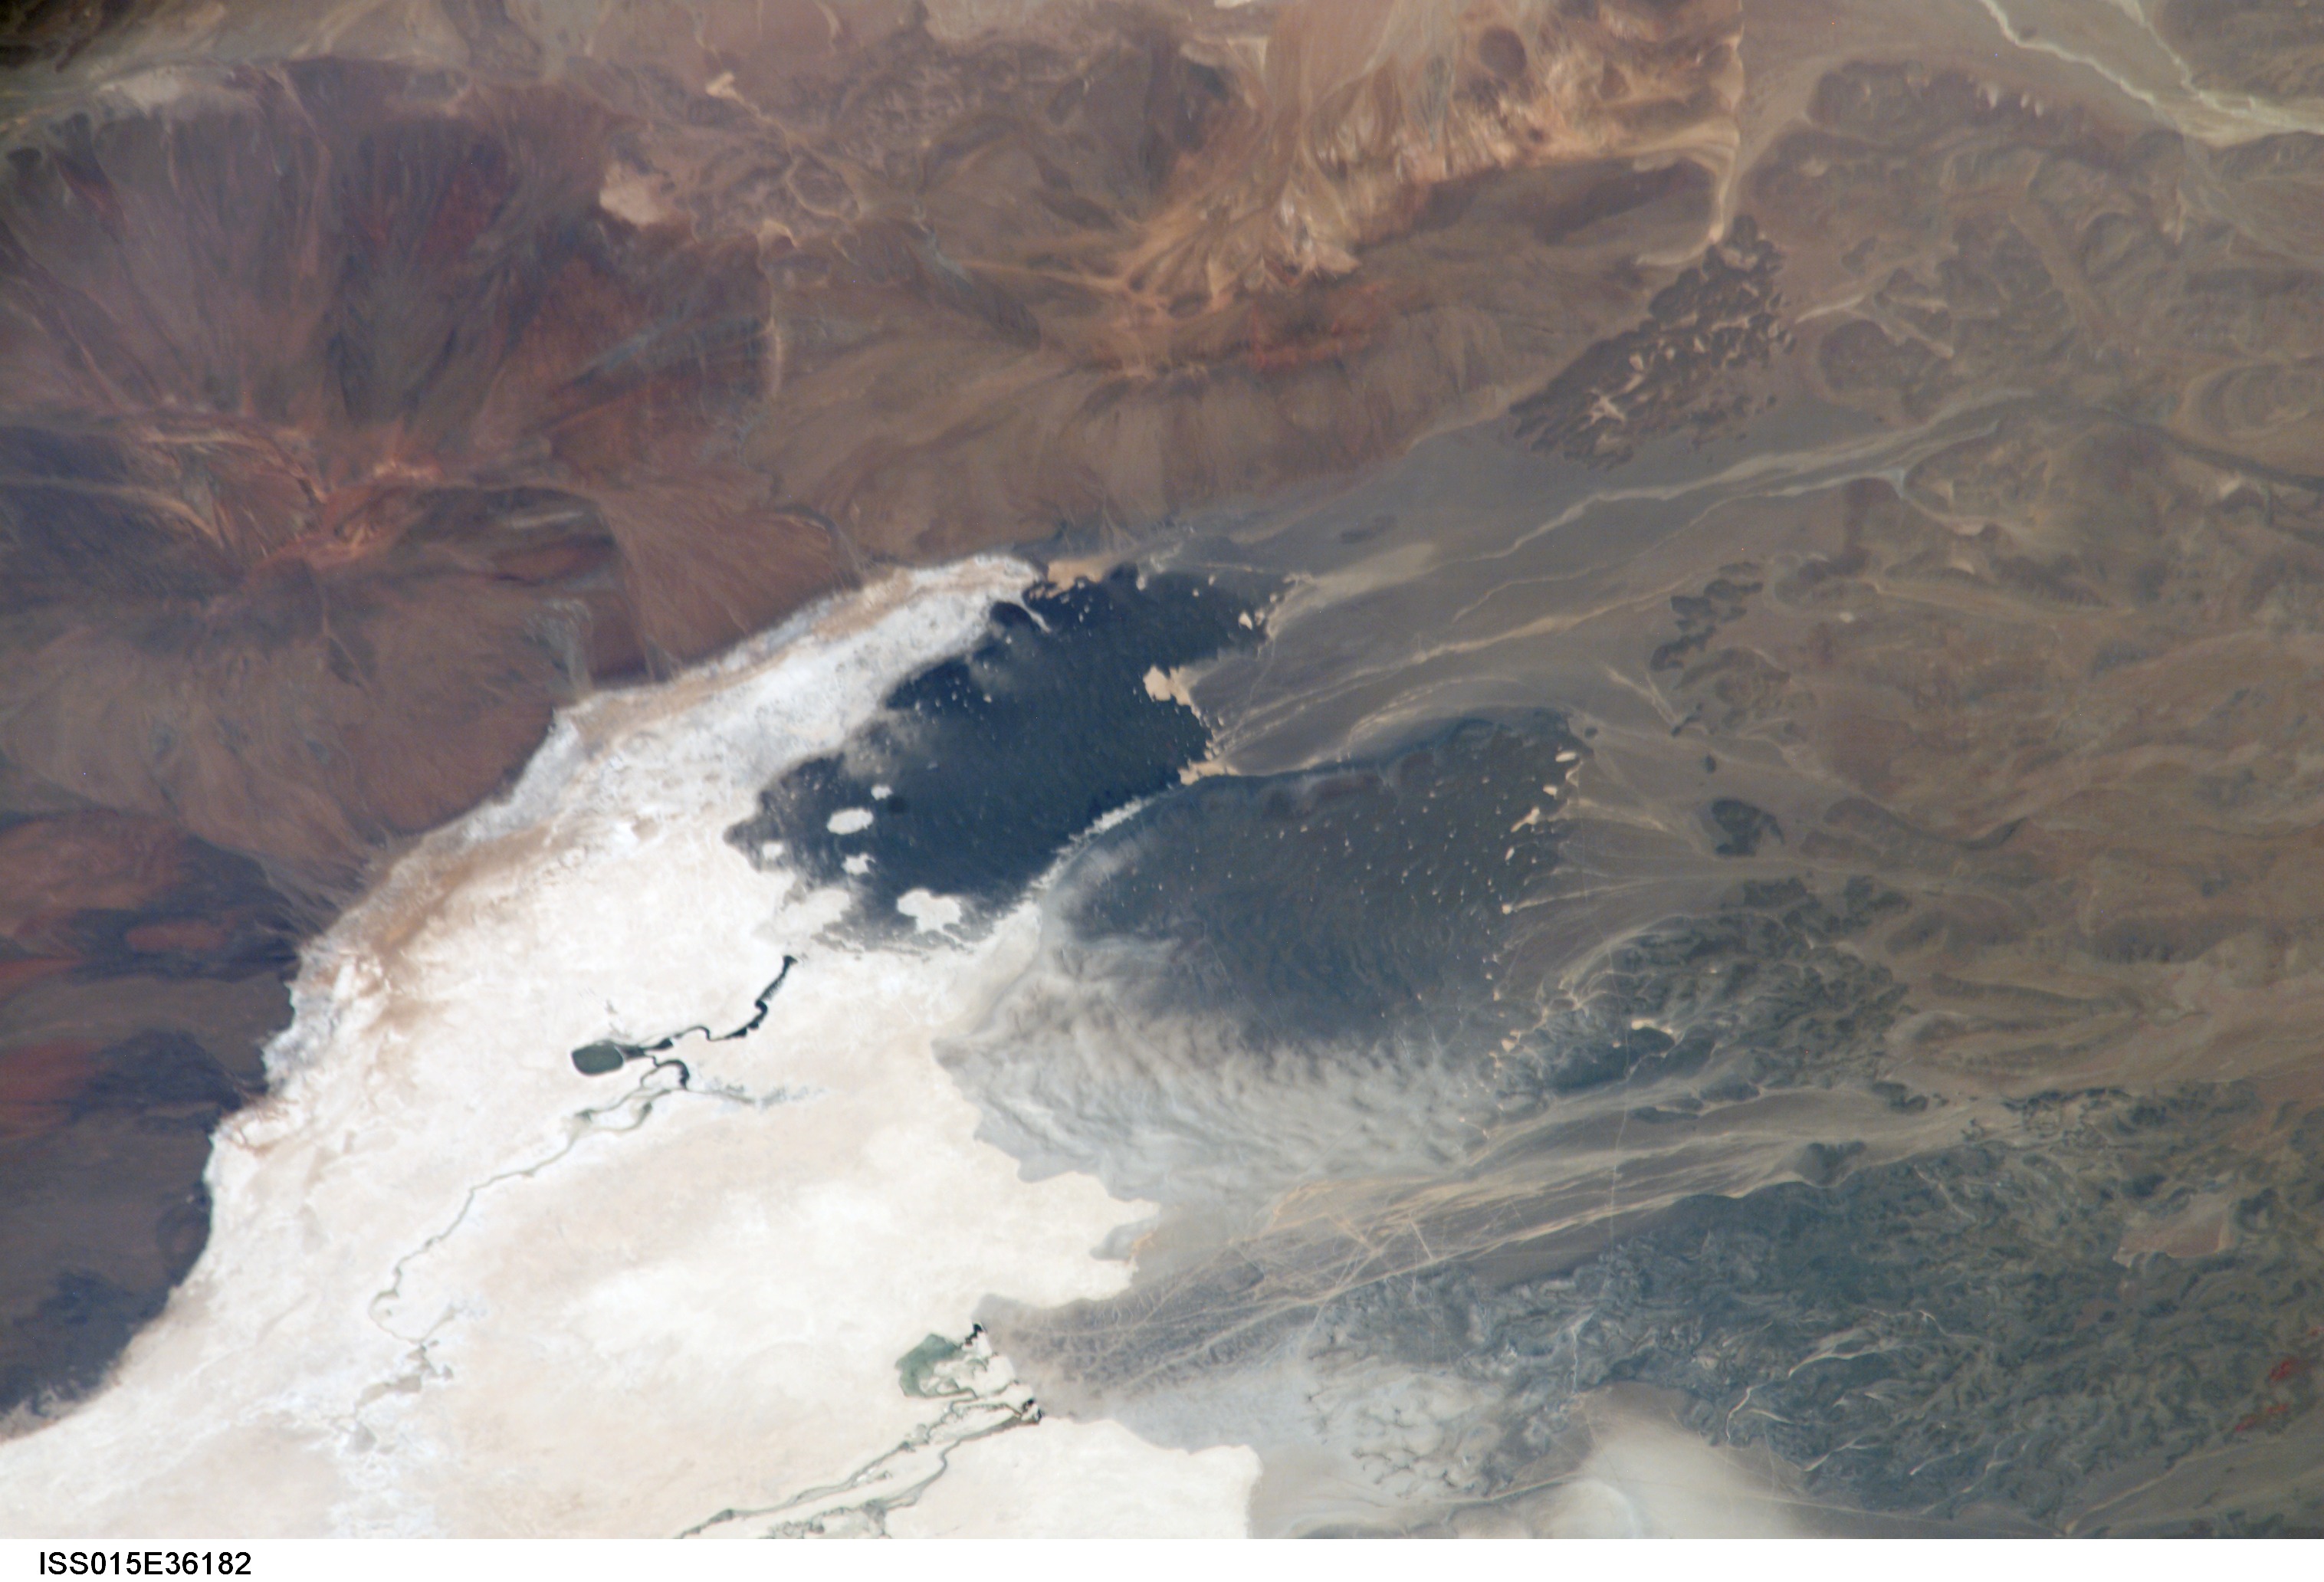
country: CHILE
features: E. SALAR DE CARCOTE
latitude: -21.4
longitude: -68.2
